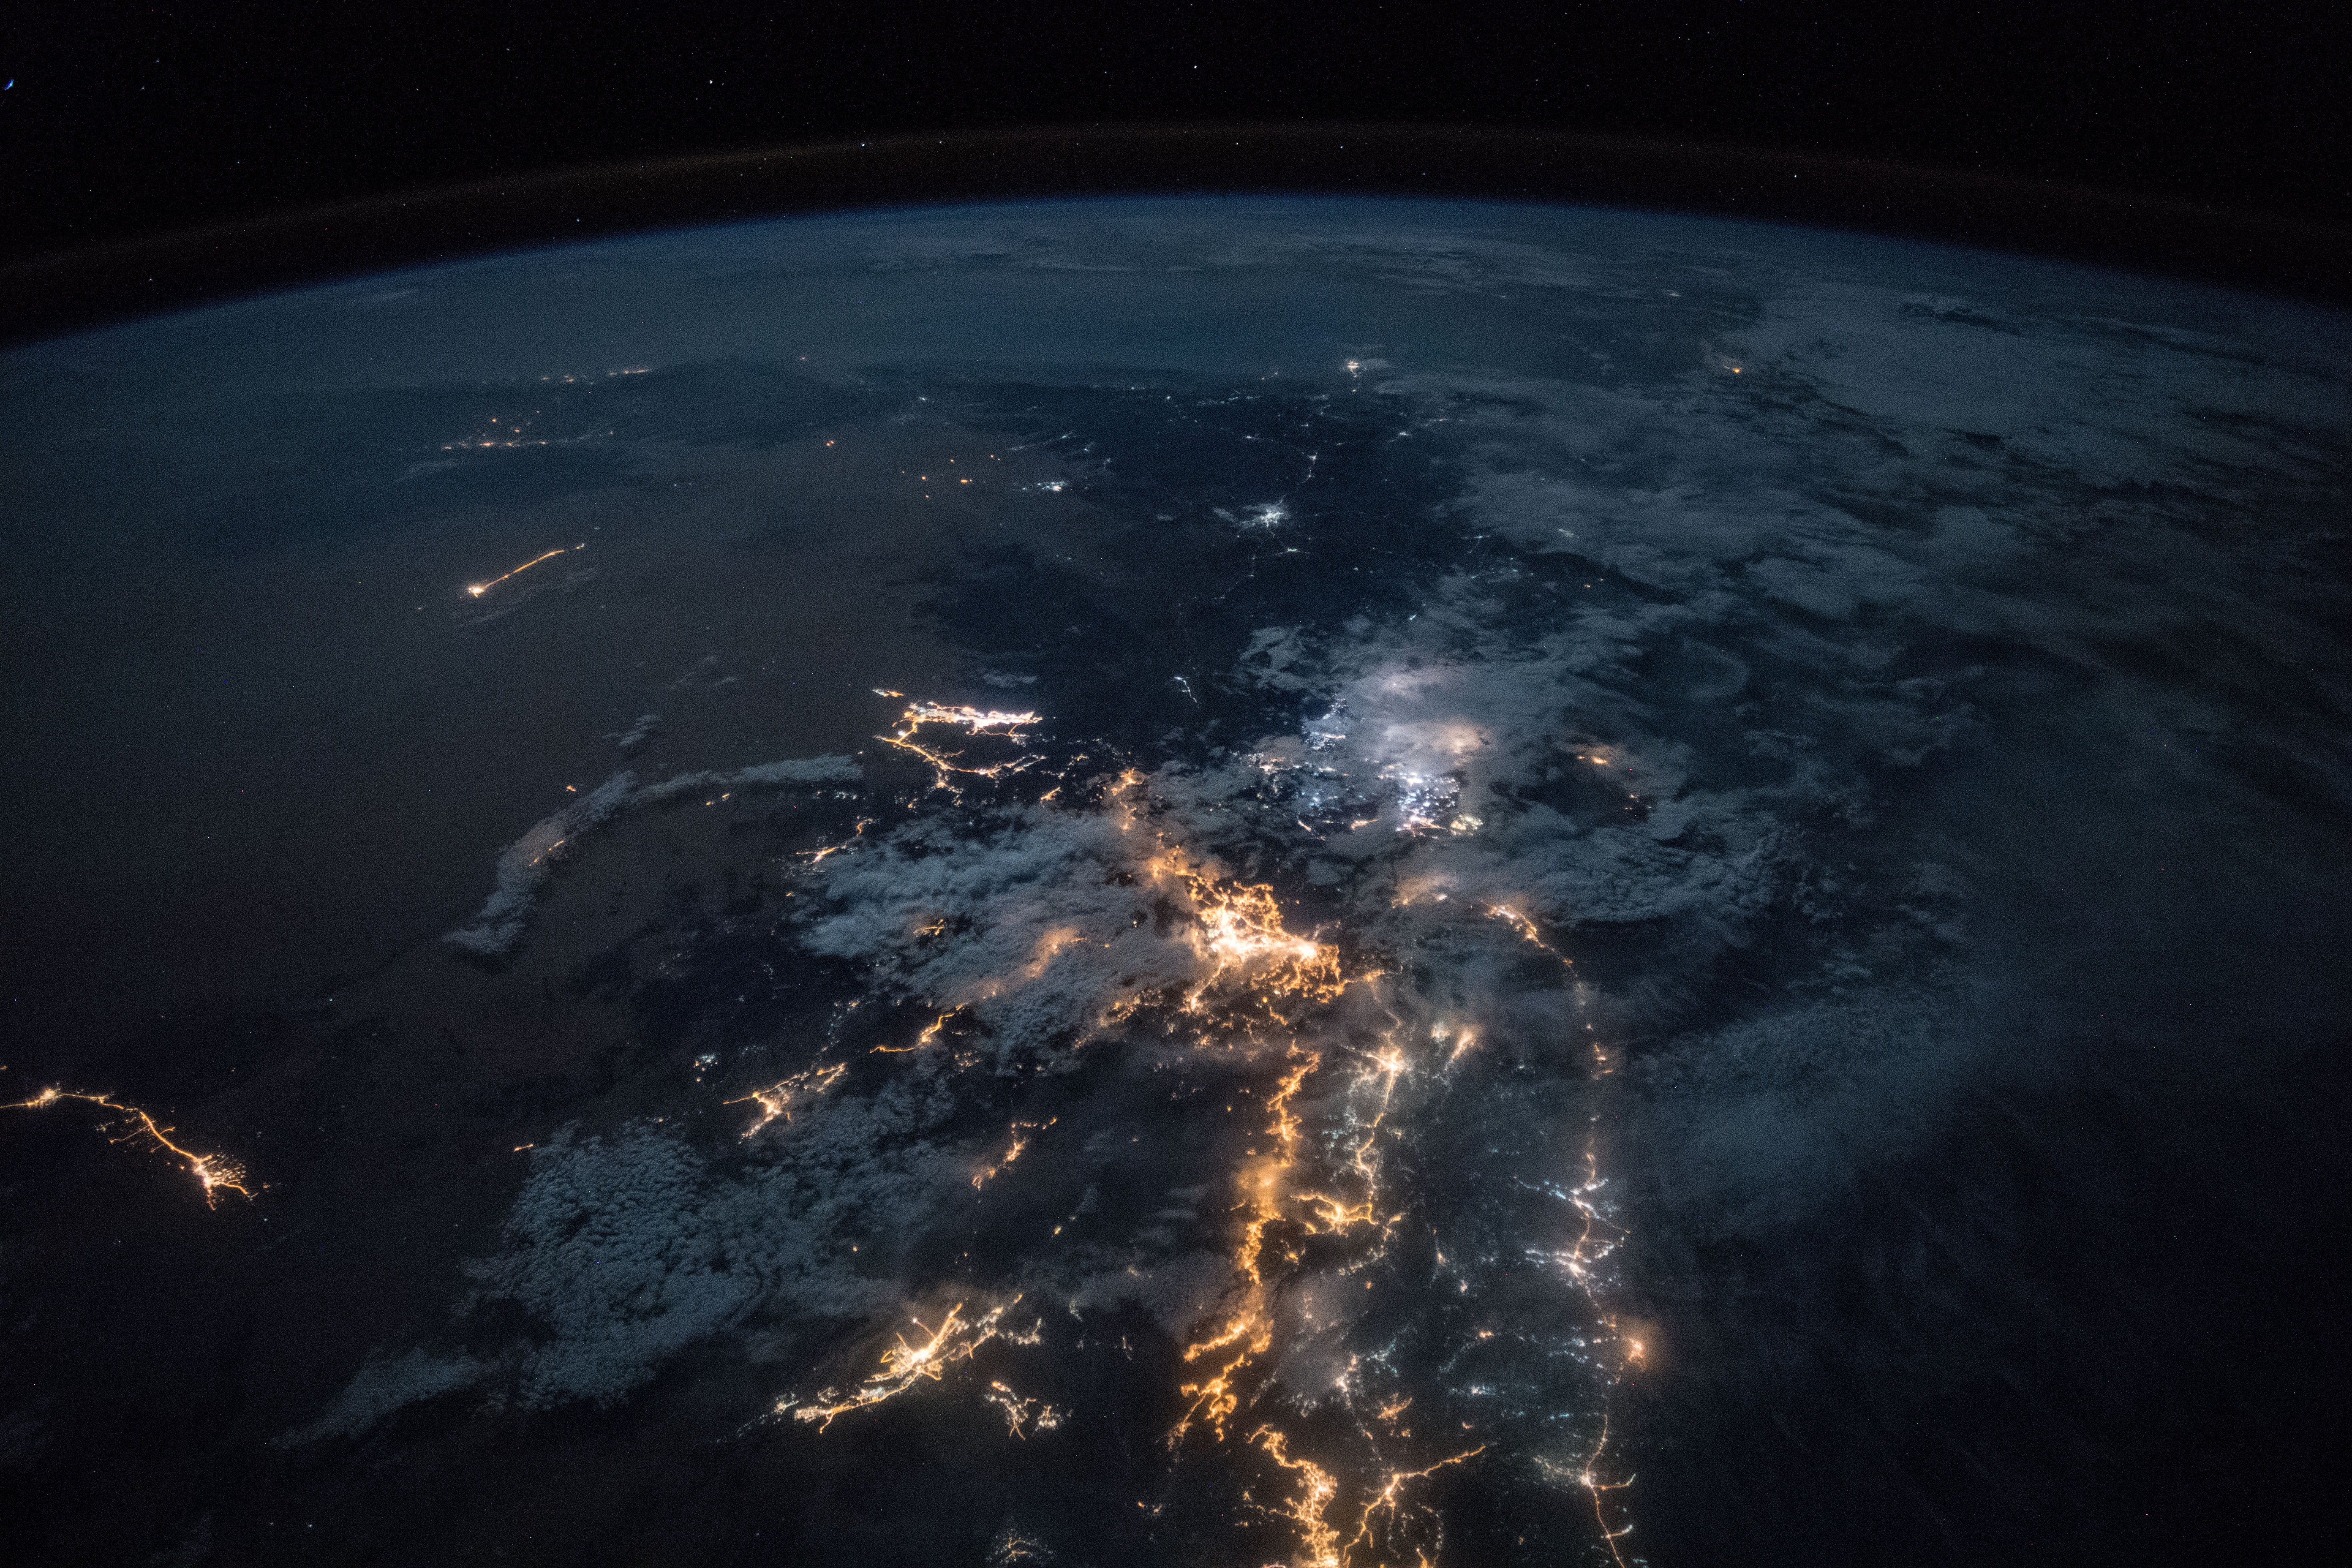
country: SAUDI ARABIA
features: WADI ALAGEEG CITY, NAJRAN CITY, JAZAN CITY, FAYFA CITY, ABU ARISH CITY, SABYA CITY, ASIR MOUNTAINS, RED SEA, NIGHT, EARTH LIMB
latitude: 17.1
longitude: 43.9
